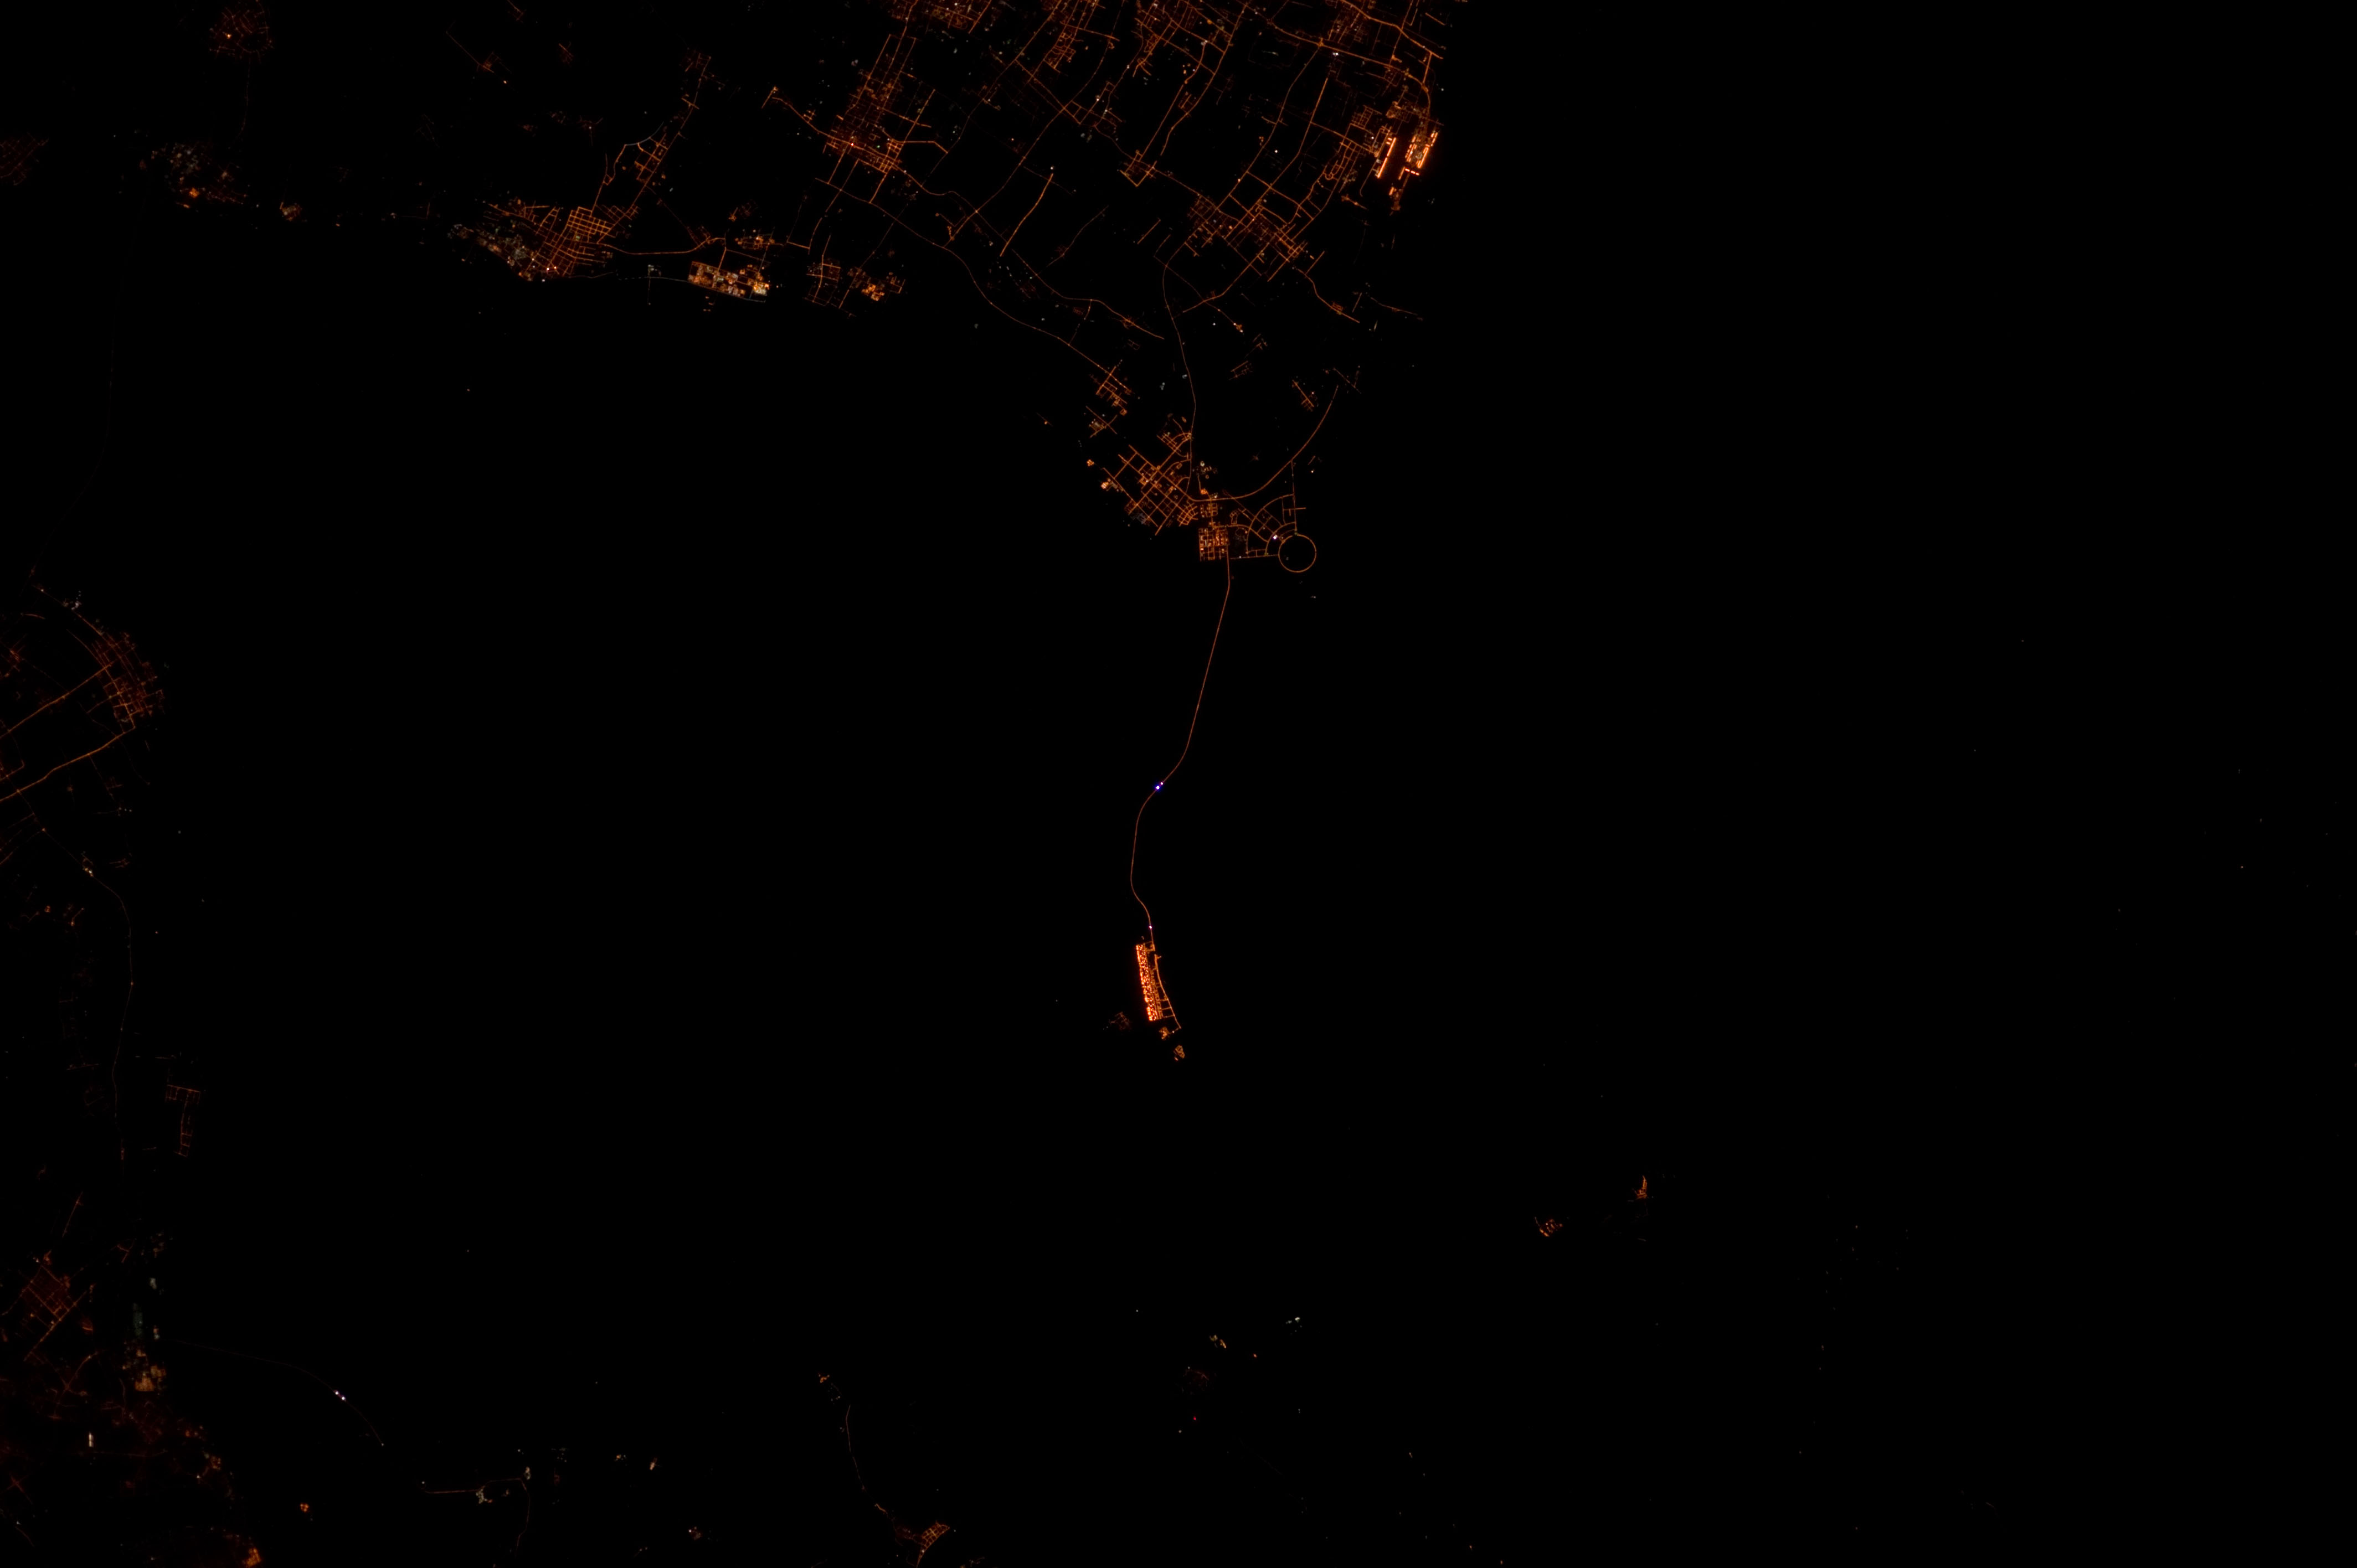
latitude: 30.9
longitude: 121.8
